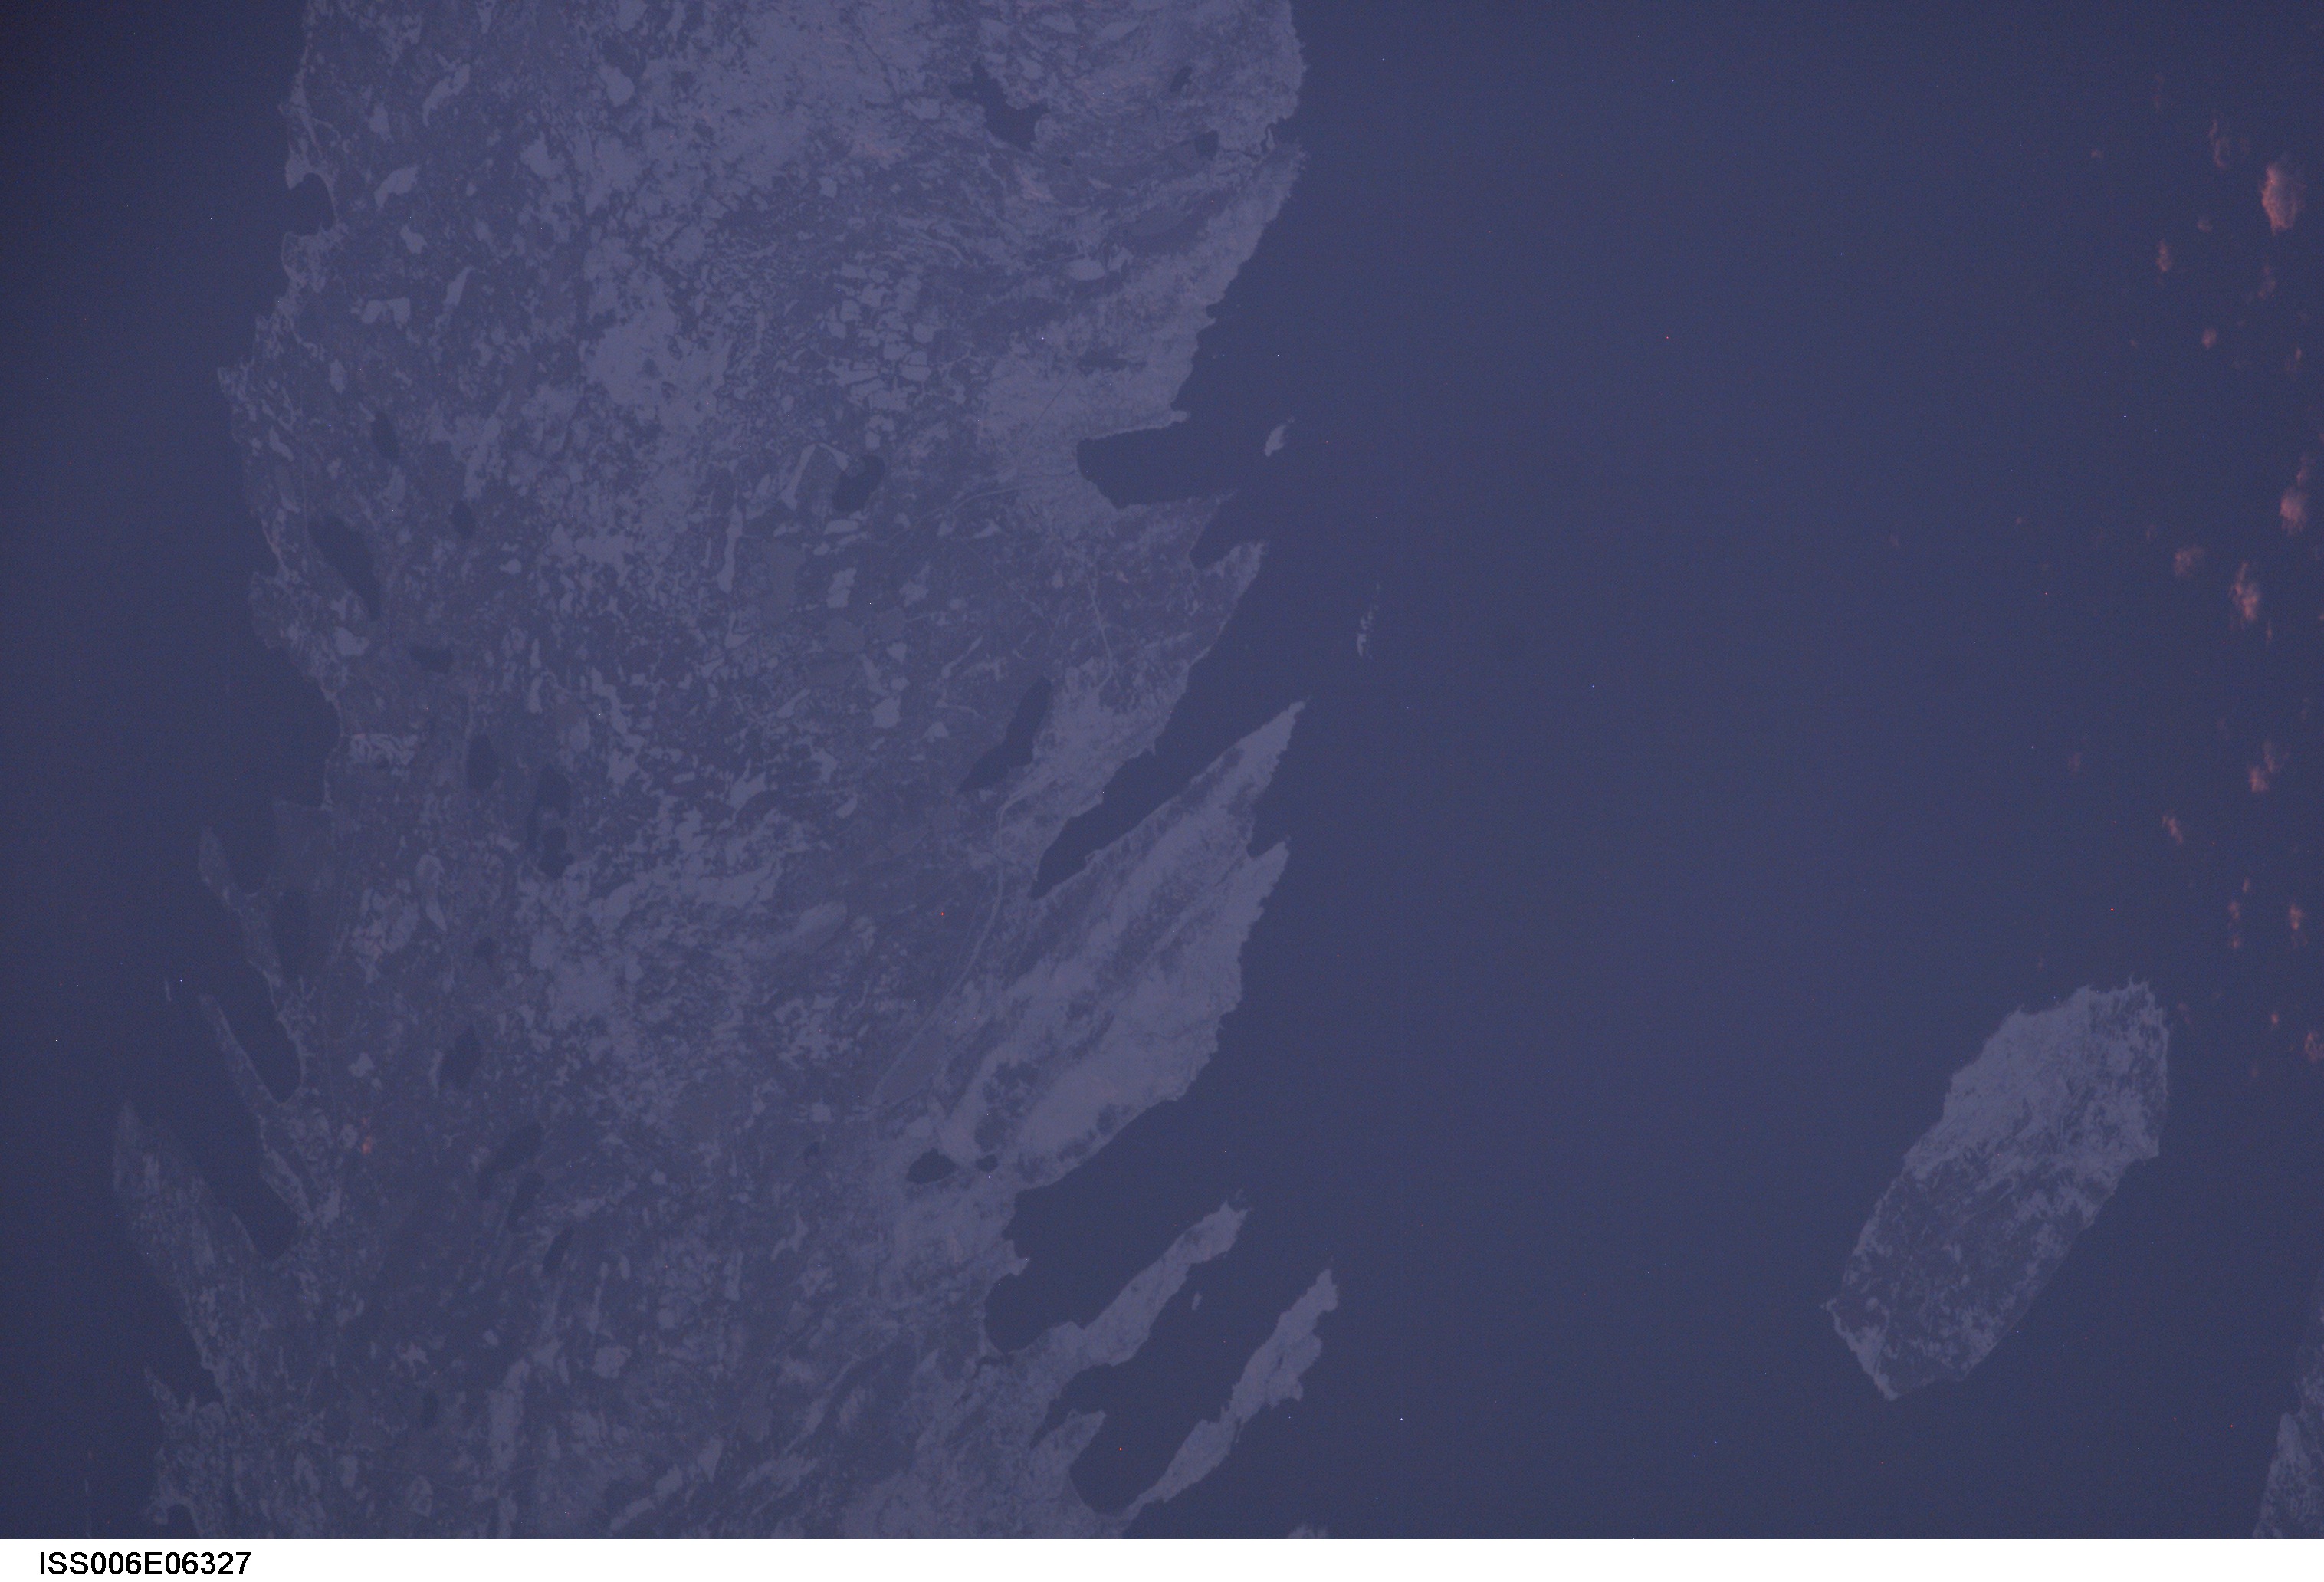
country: CANADA-N
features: CONCEPTION BAY, BELL ISLE, SNOW
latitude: 47.5
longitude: -53.0
